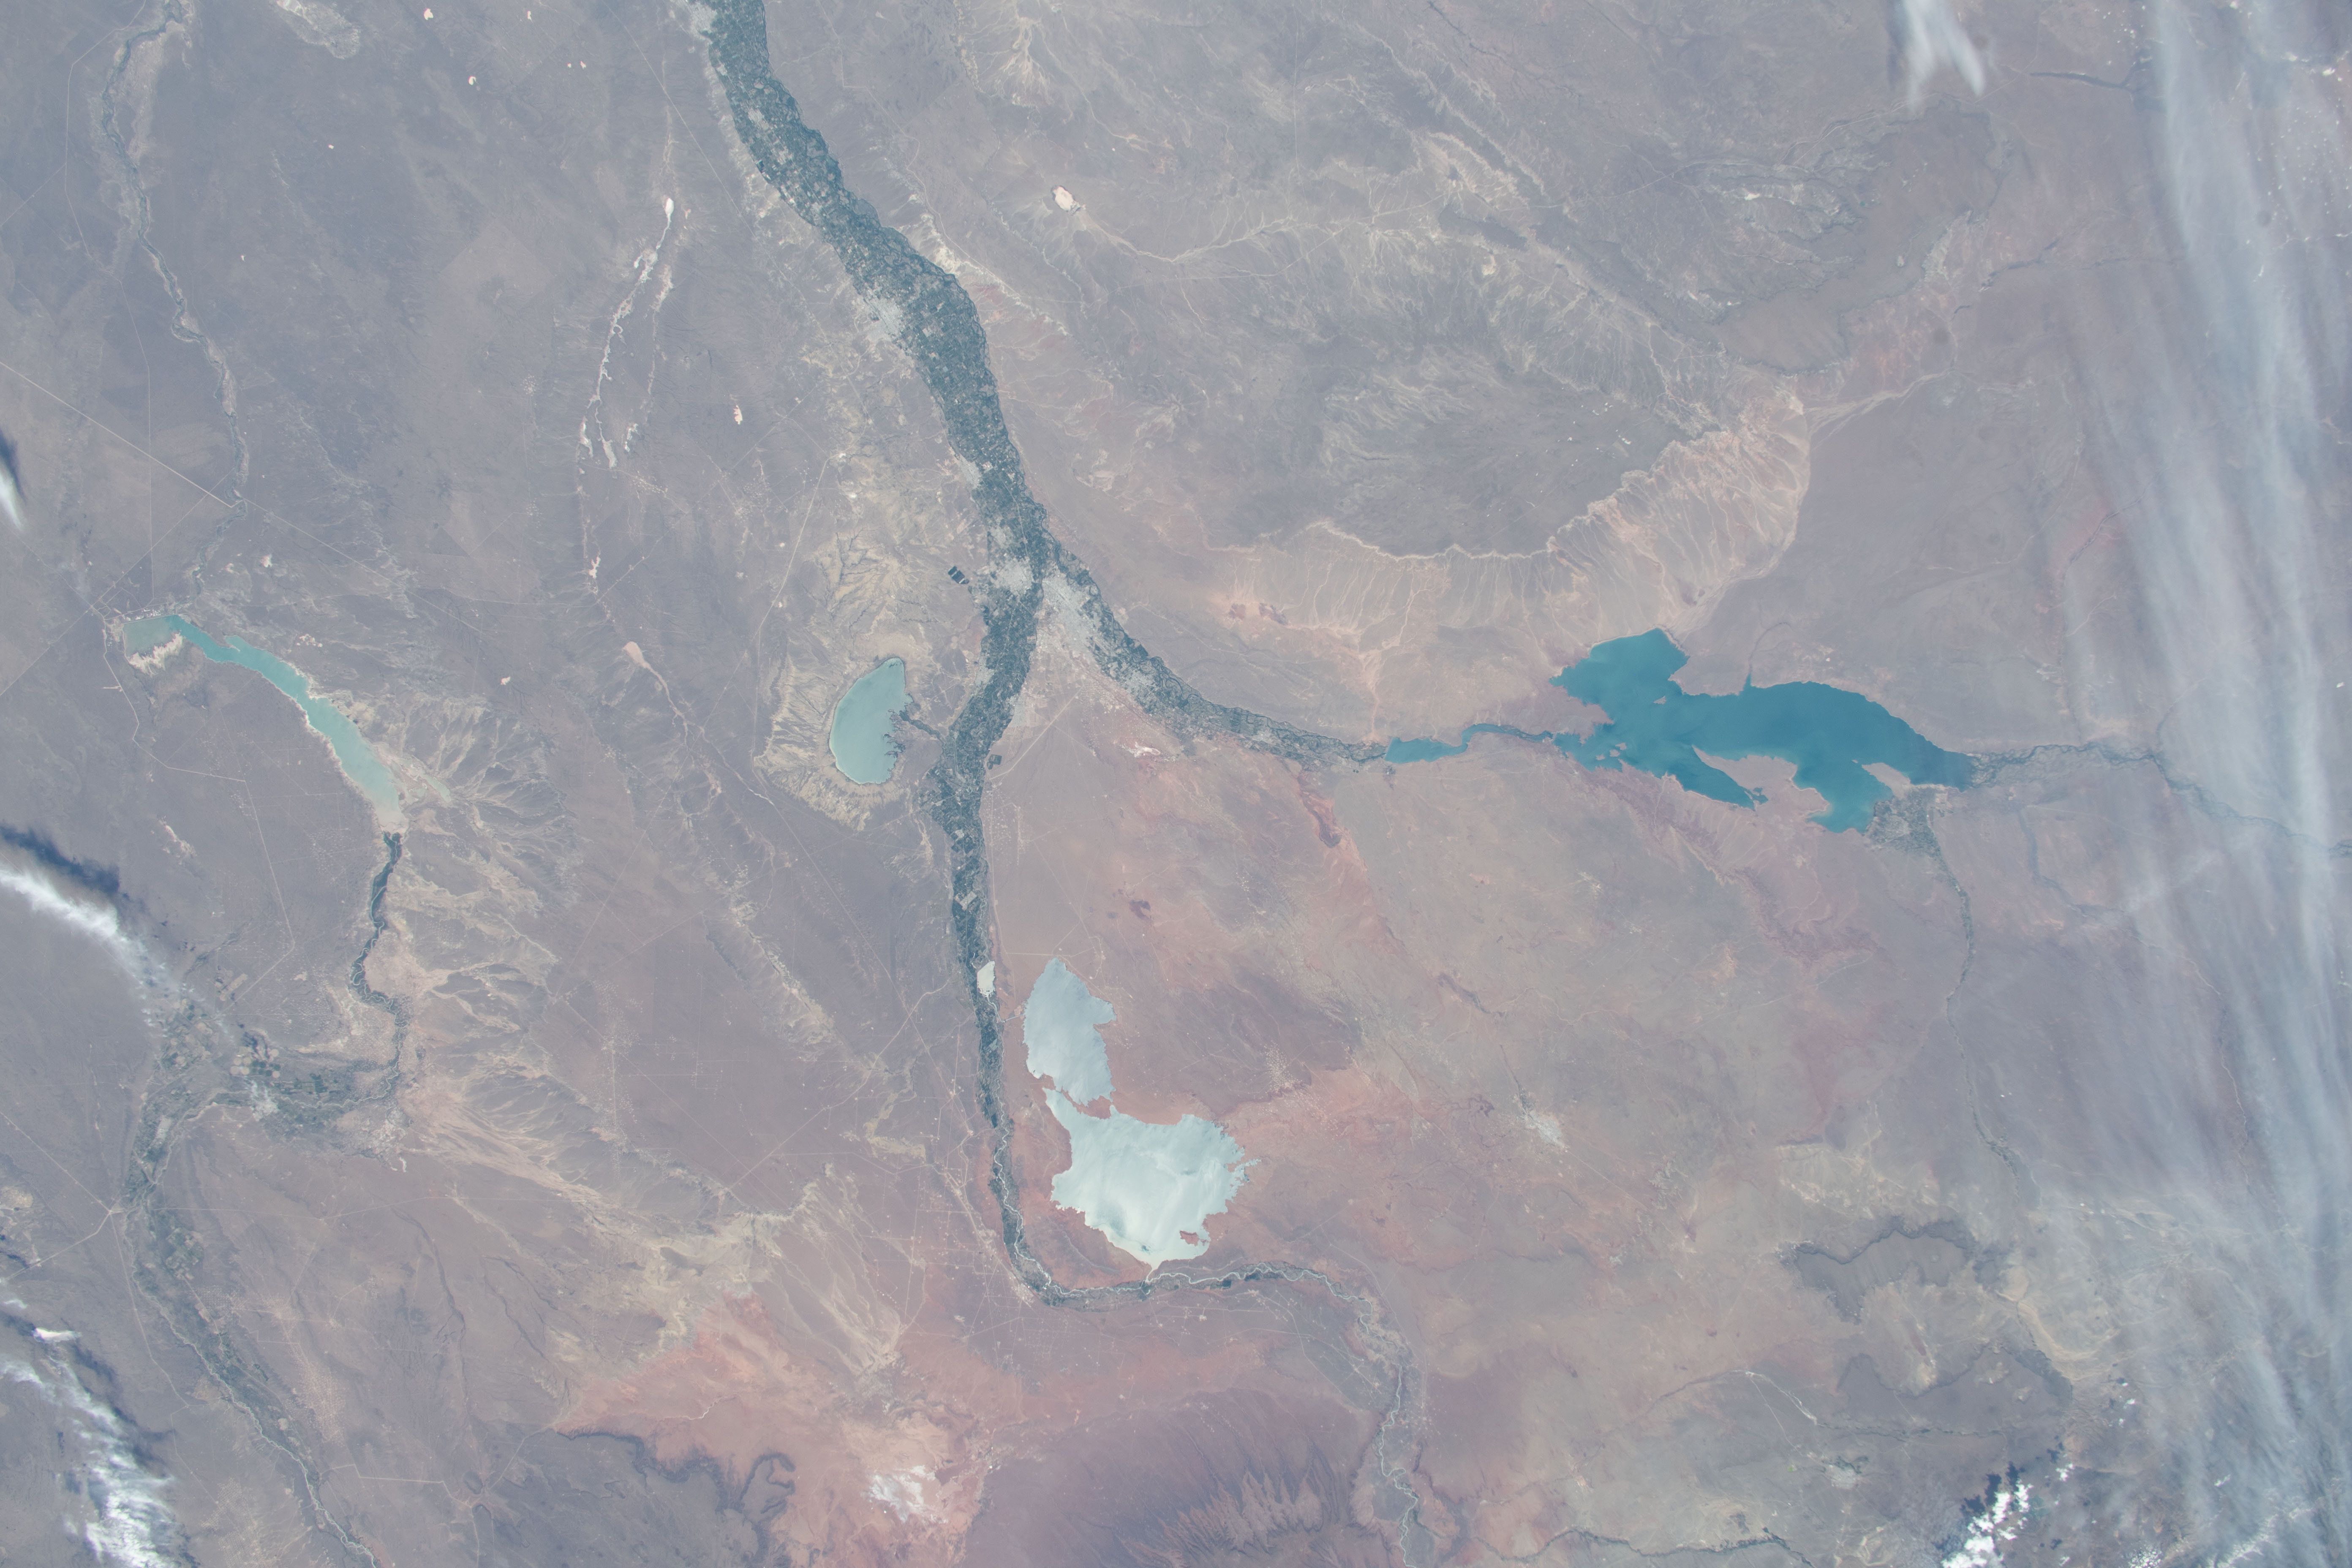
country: ARGENTINA
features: EMBALSE LOS BARREALES, CERROS COLORADOS COMPLEX, PELLEGRINI LAKE, EMBALSE EZEQUIEL RAMOS MEJIA
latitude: -39.0
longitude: -68.5
